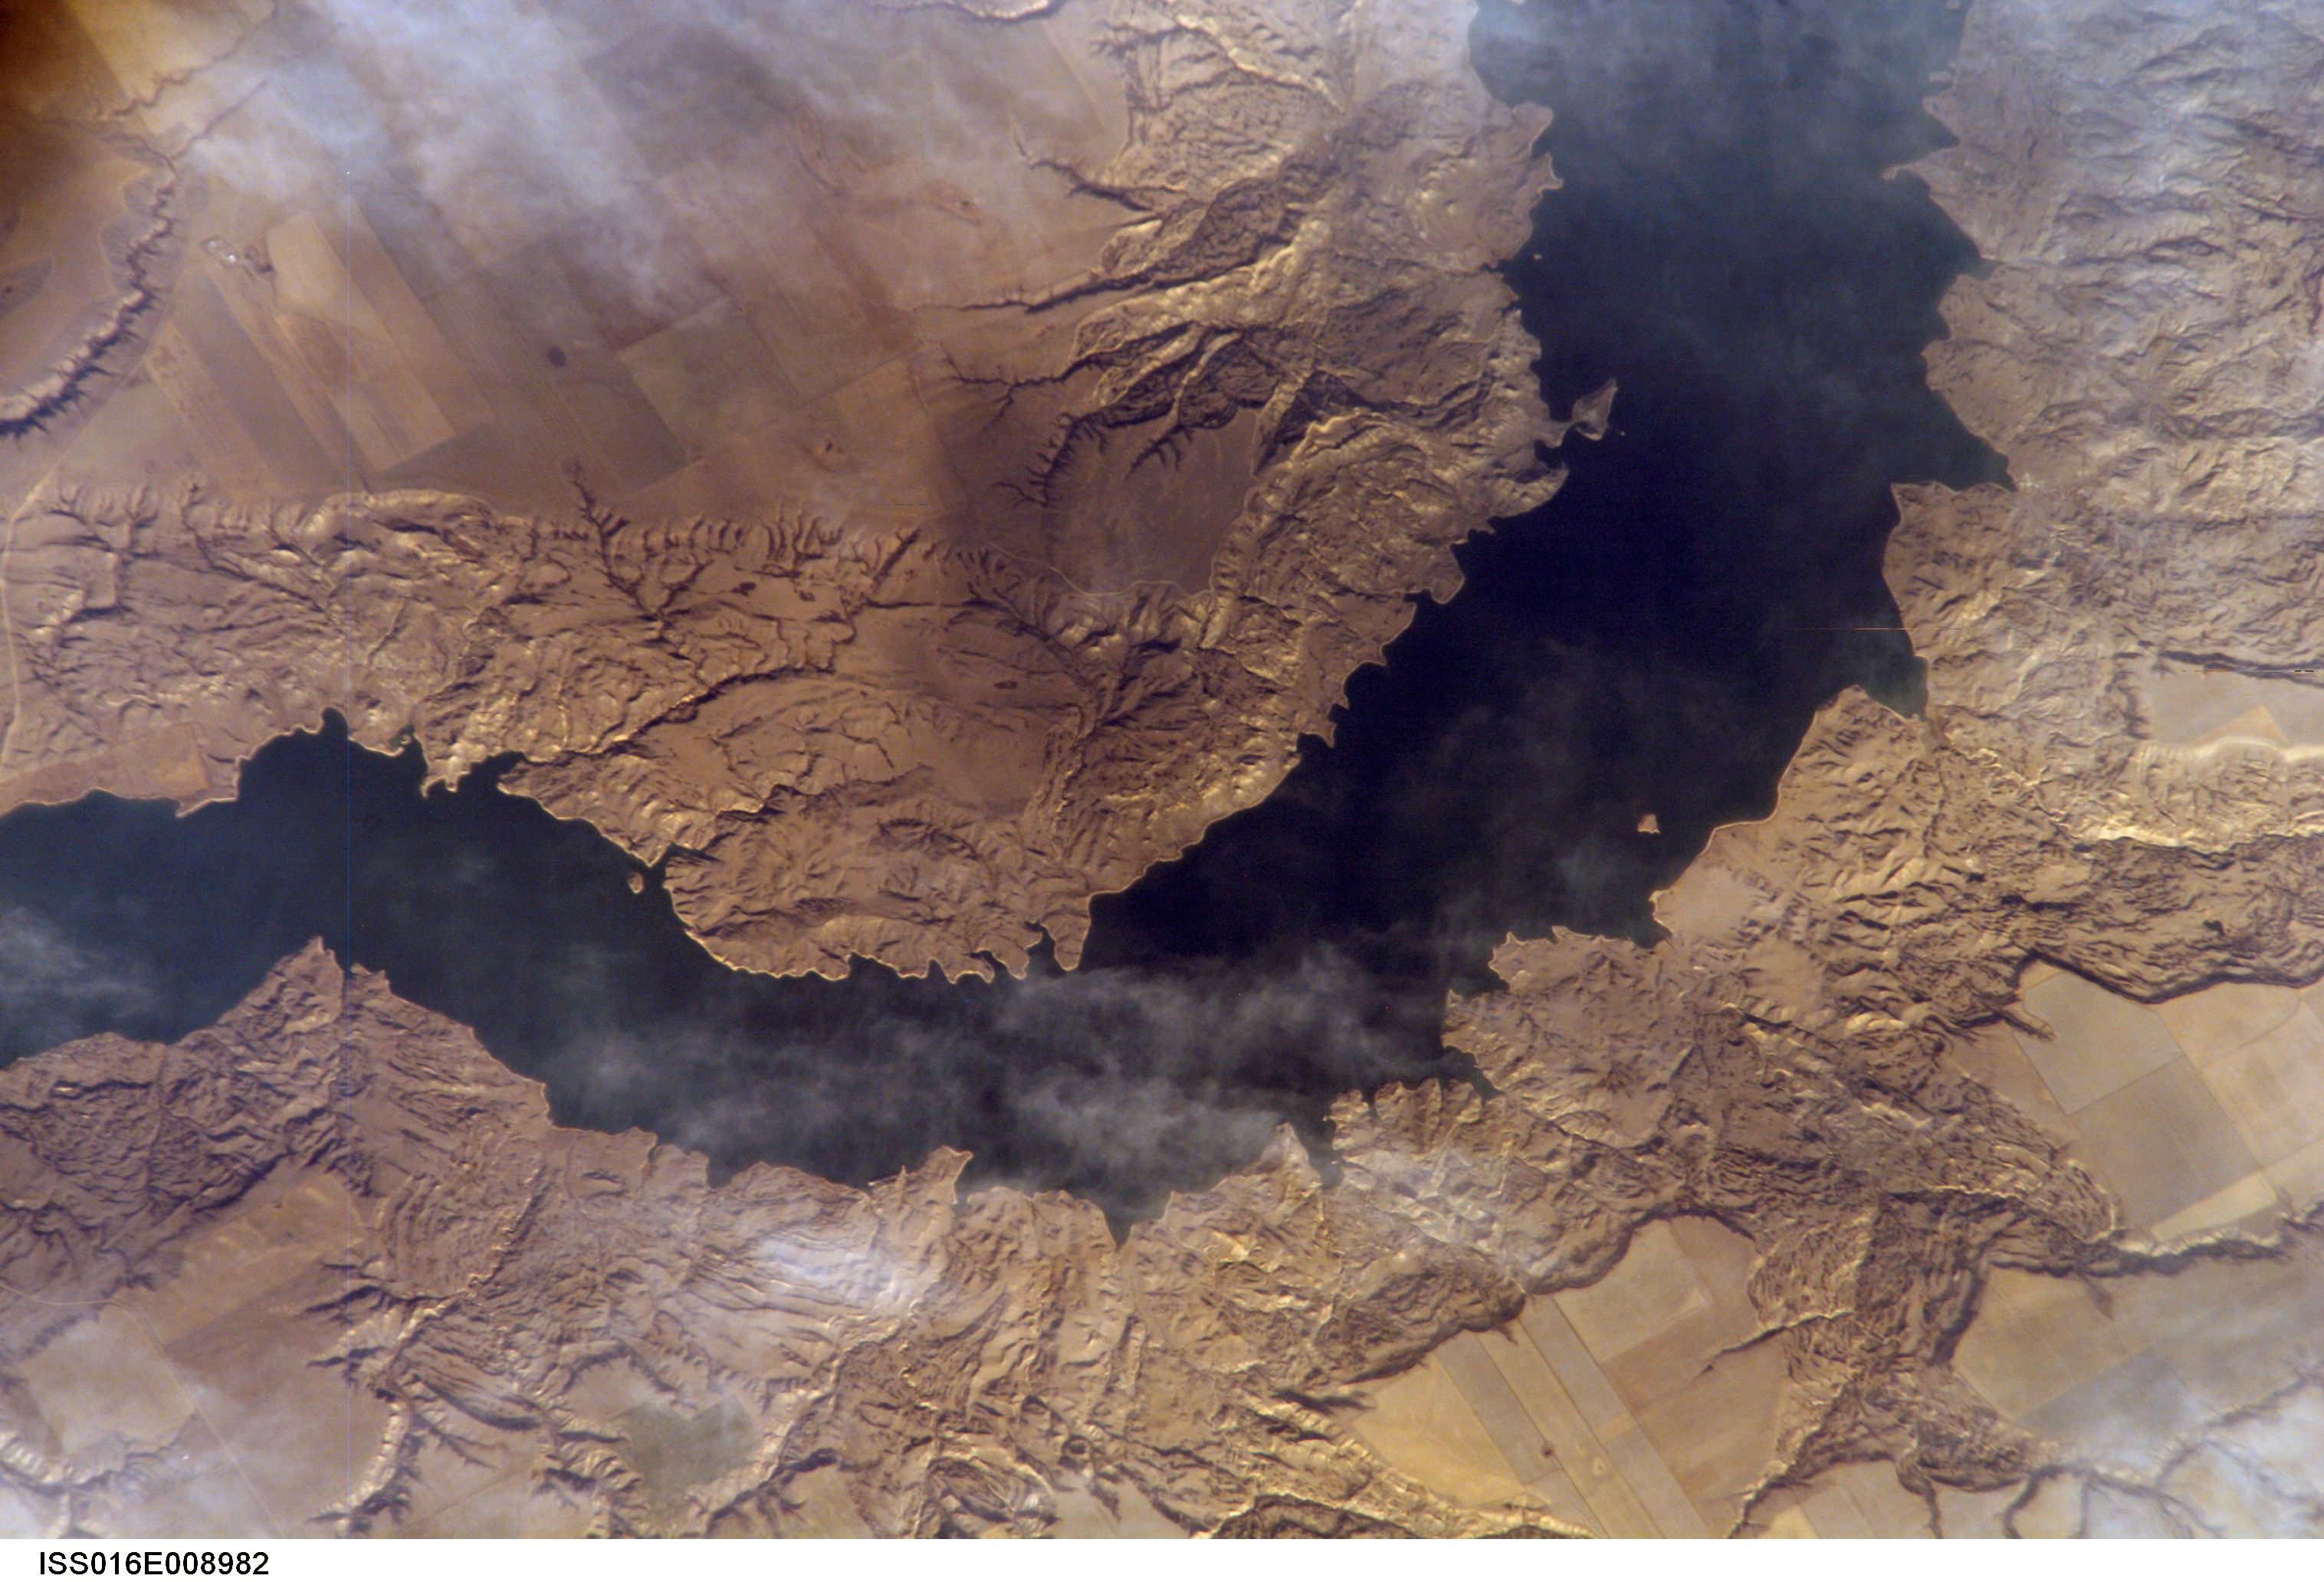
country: CANADA-S
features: L. DIEFENBAKER, DRAINAGE
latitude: 50.7
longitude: -107.9
